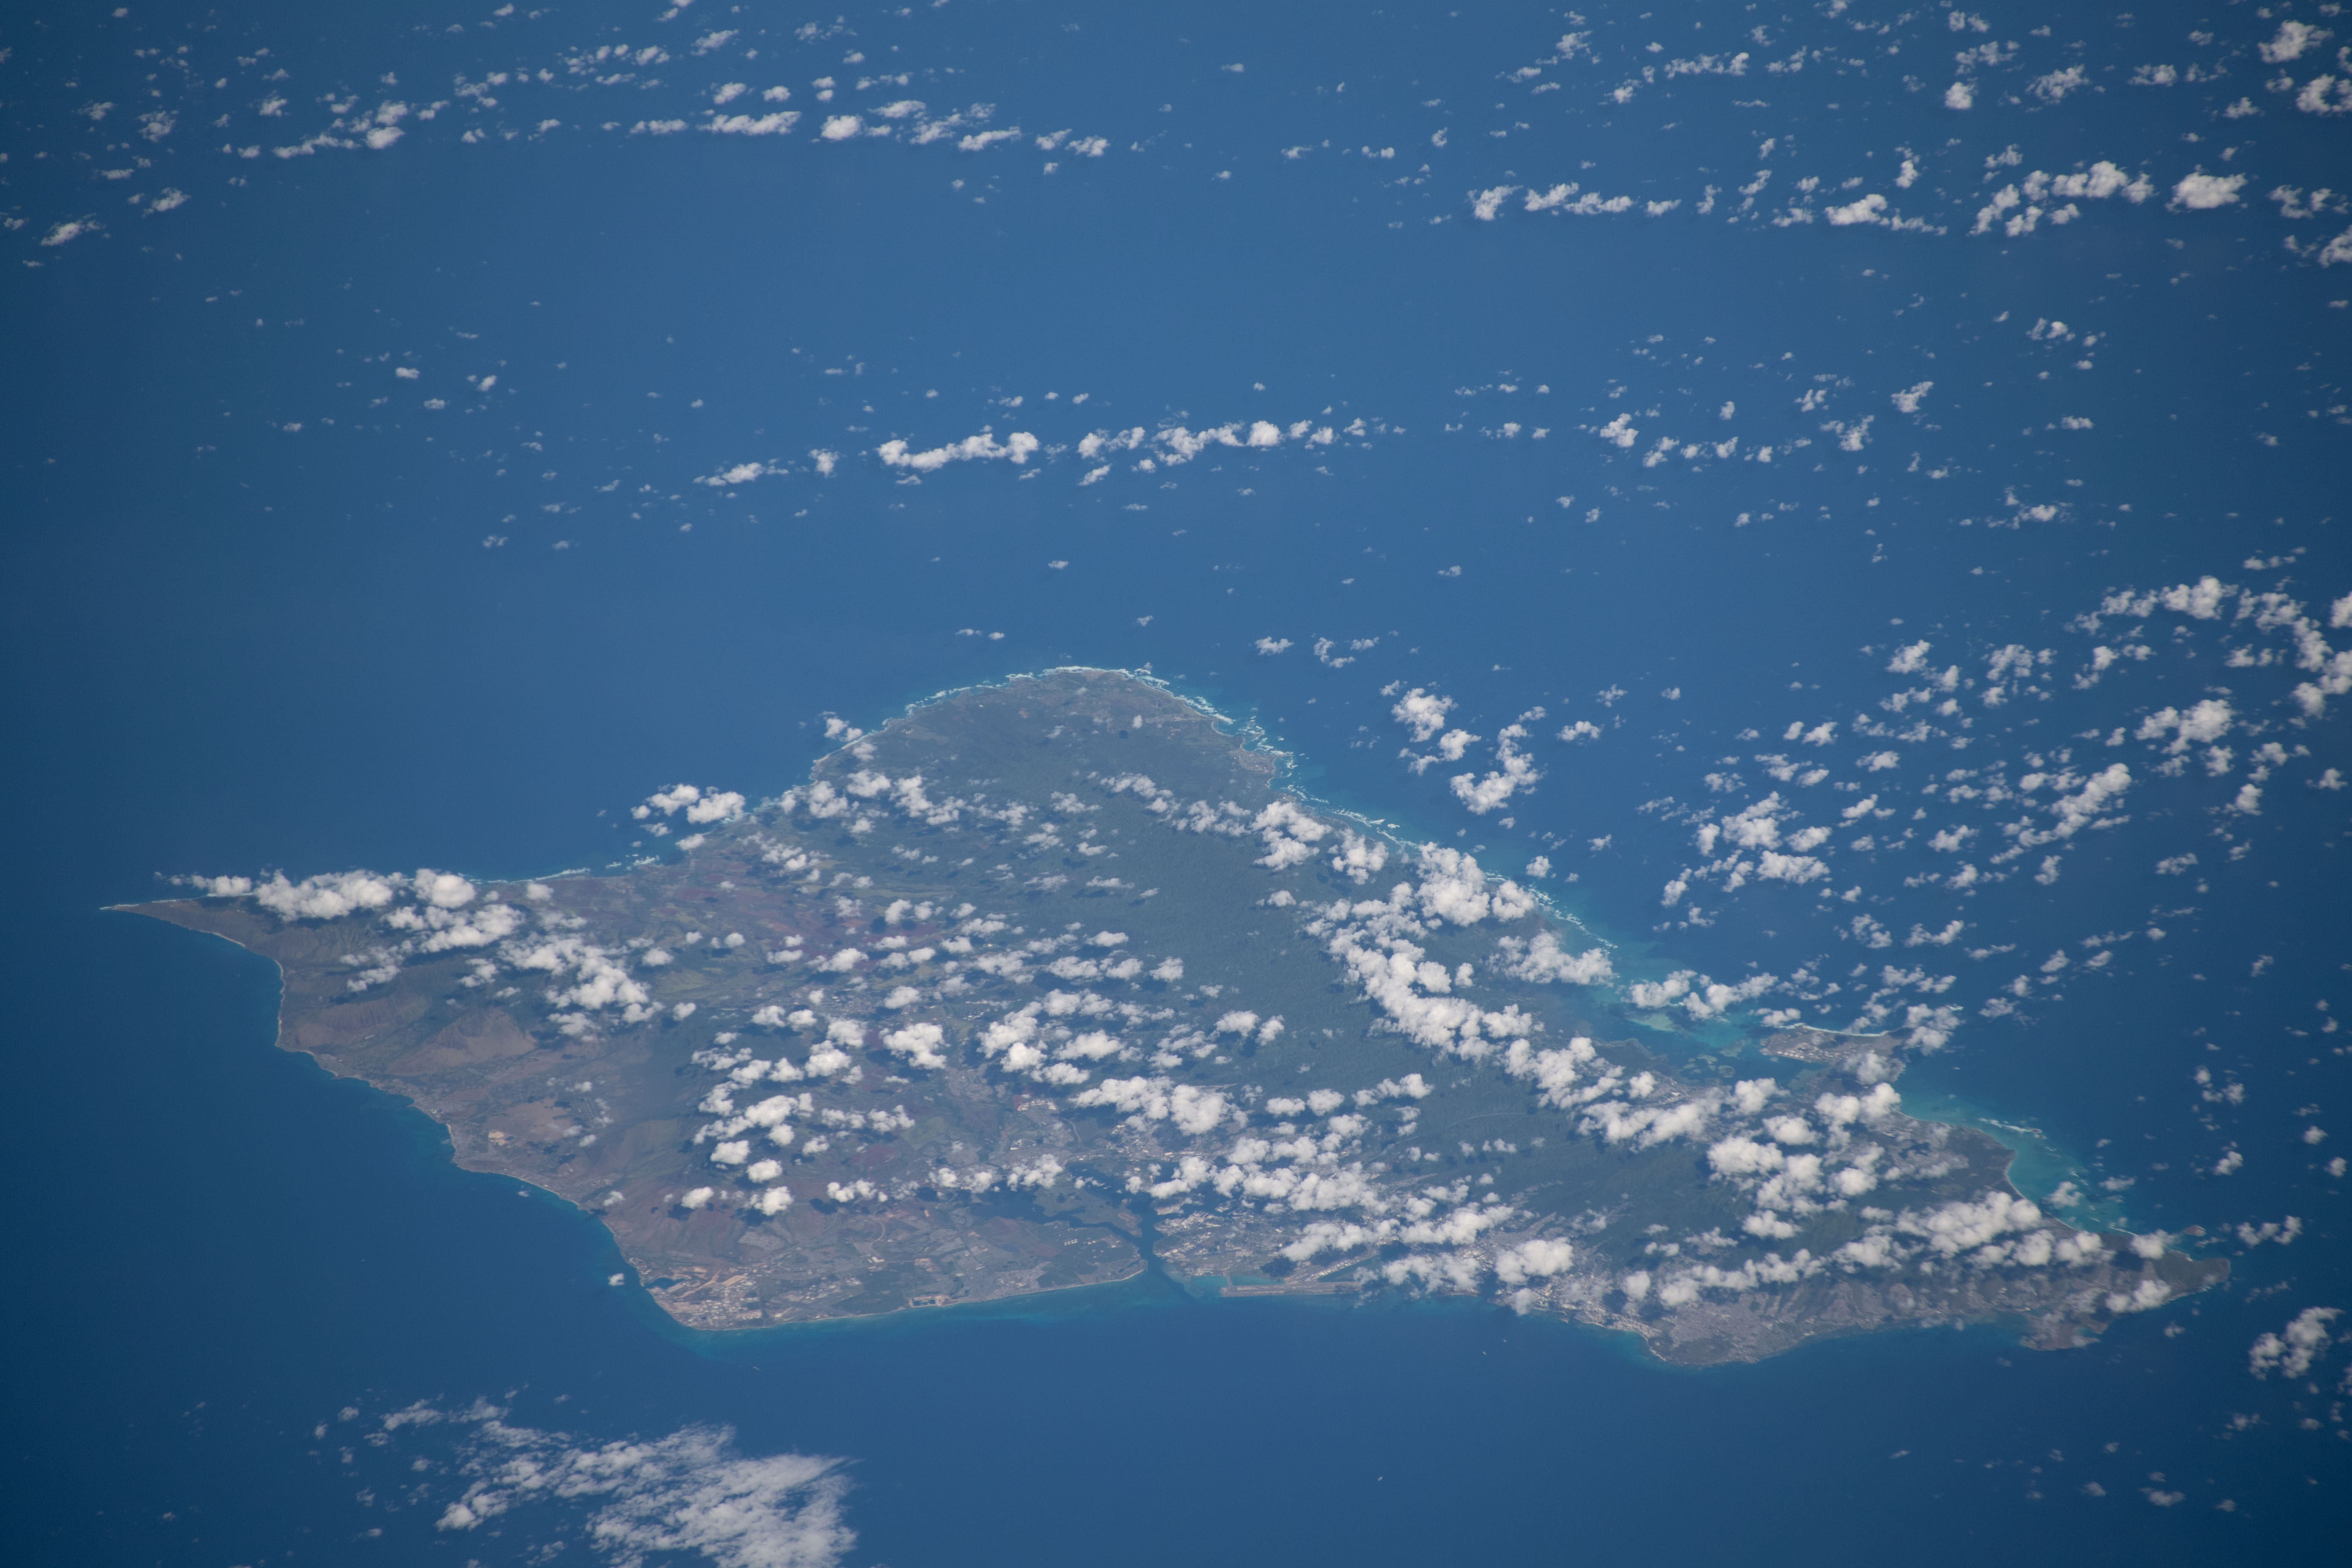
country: USA-HAWAII
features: O'AHU, LAIE, KAIPAPAU FOREST RESERVE
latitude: 21.6
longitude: -157.9
